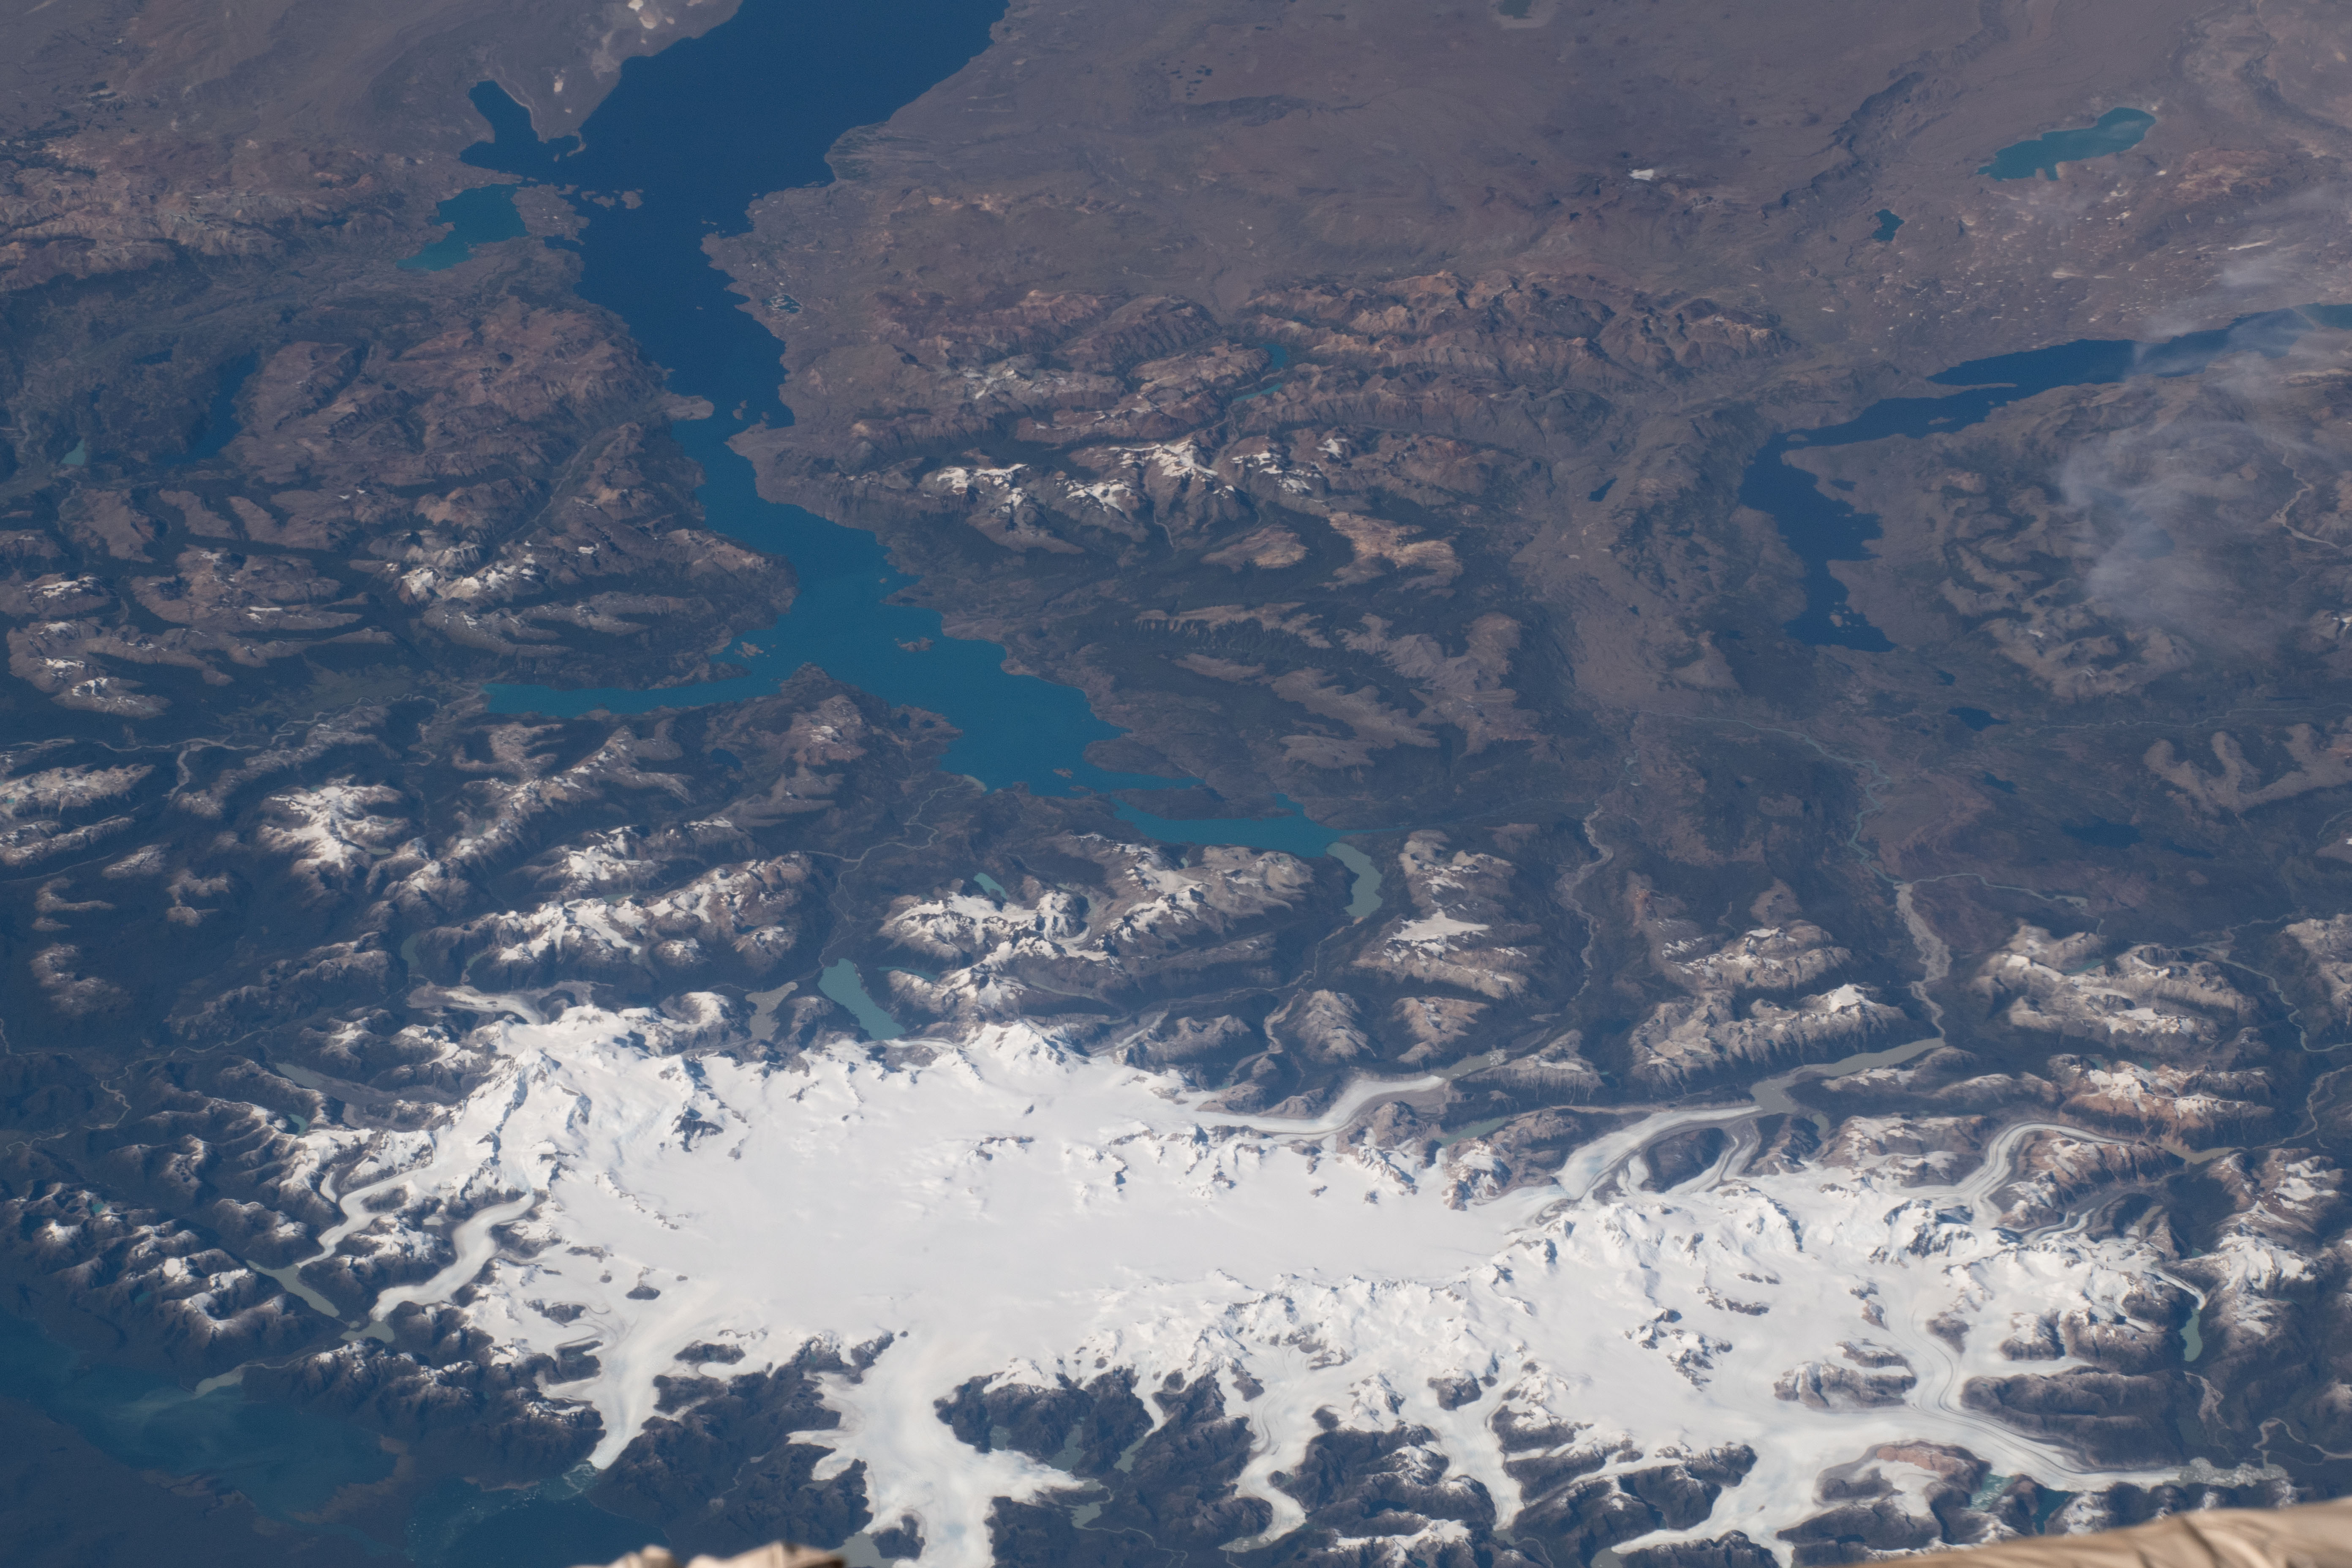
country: CHILE
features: SAN RAFAEL GLACIER, PATAGONIA, SNOW
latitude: -47.1
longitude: -73.0
